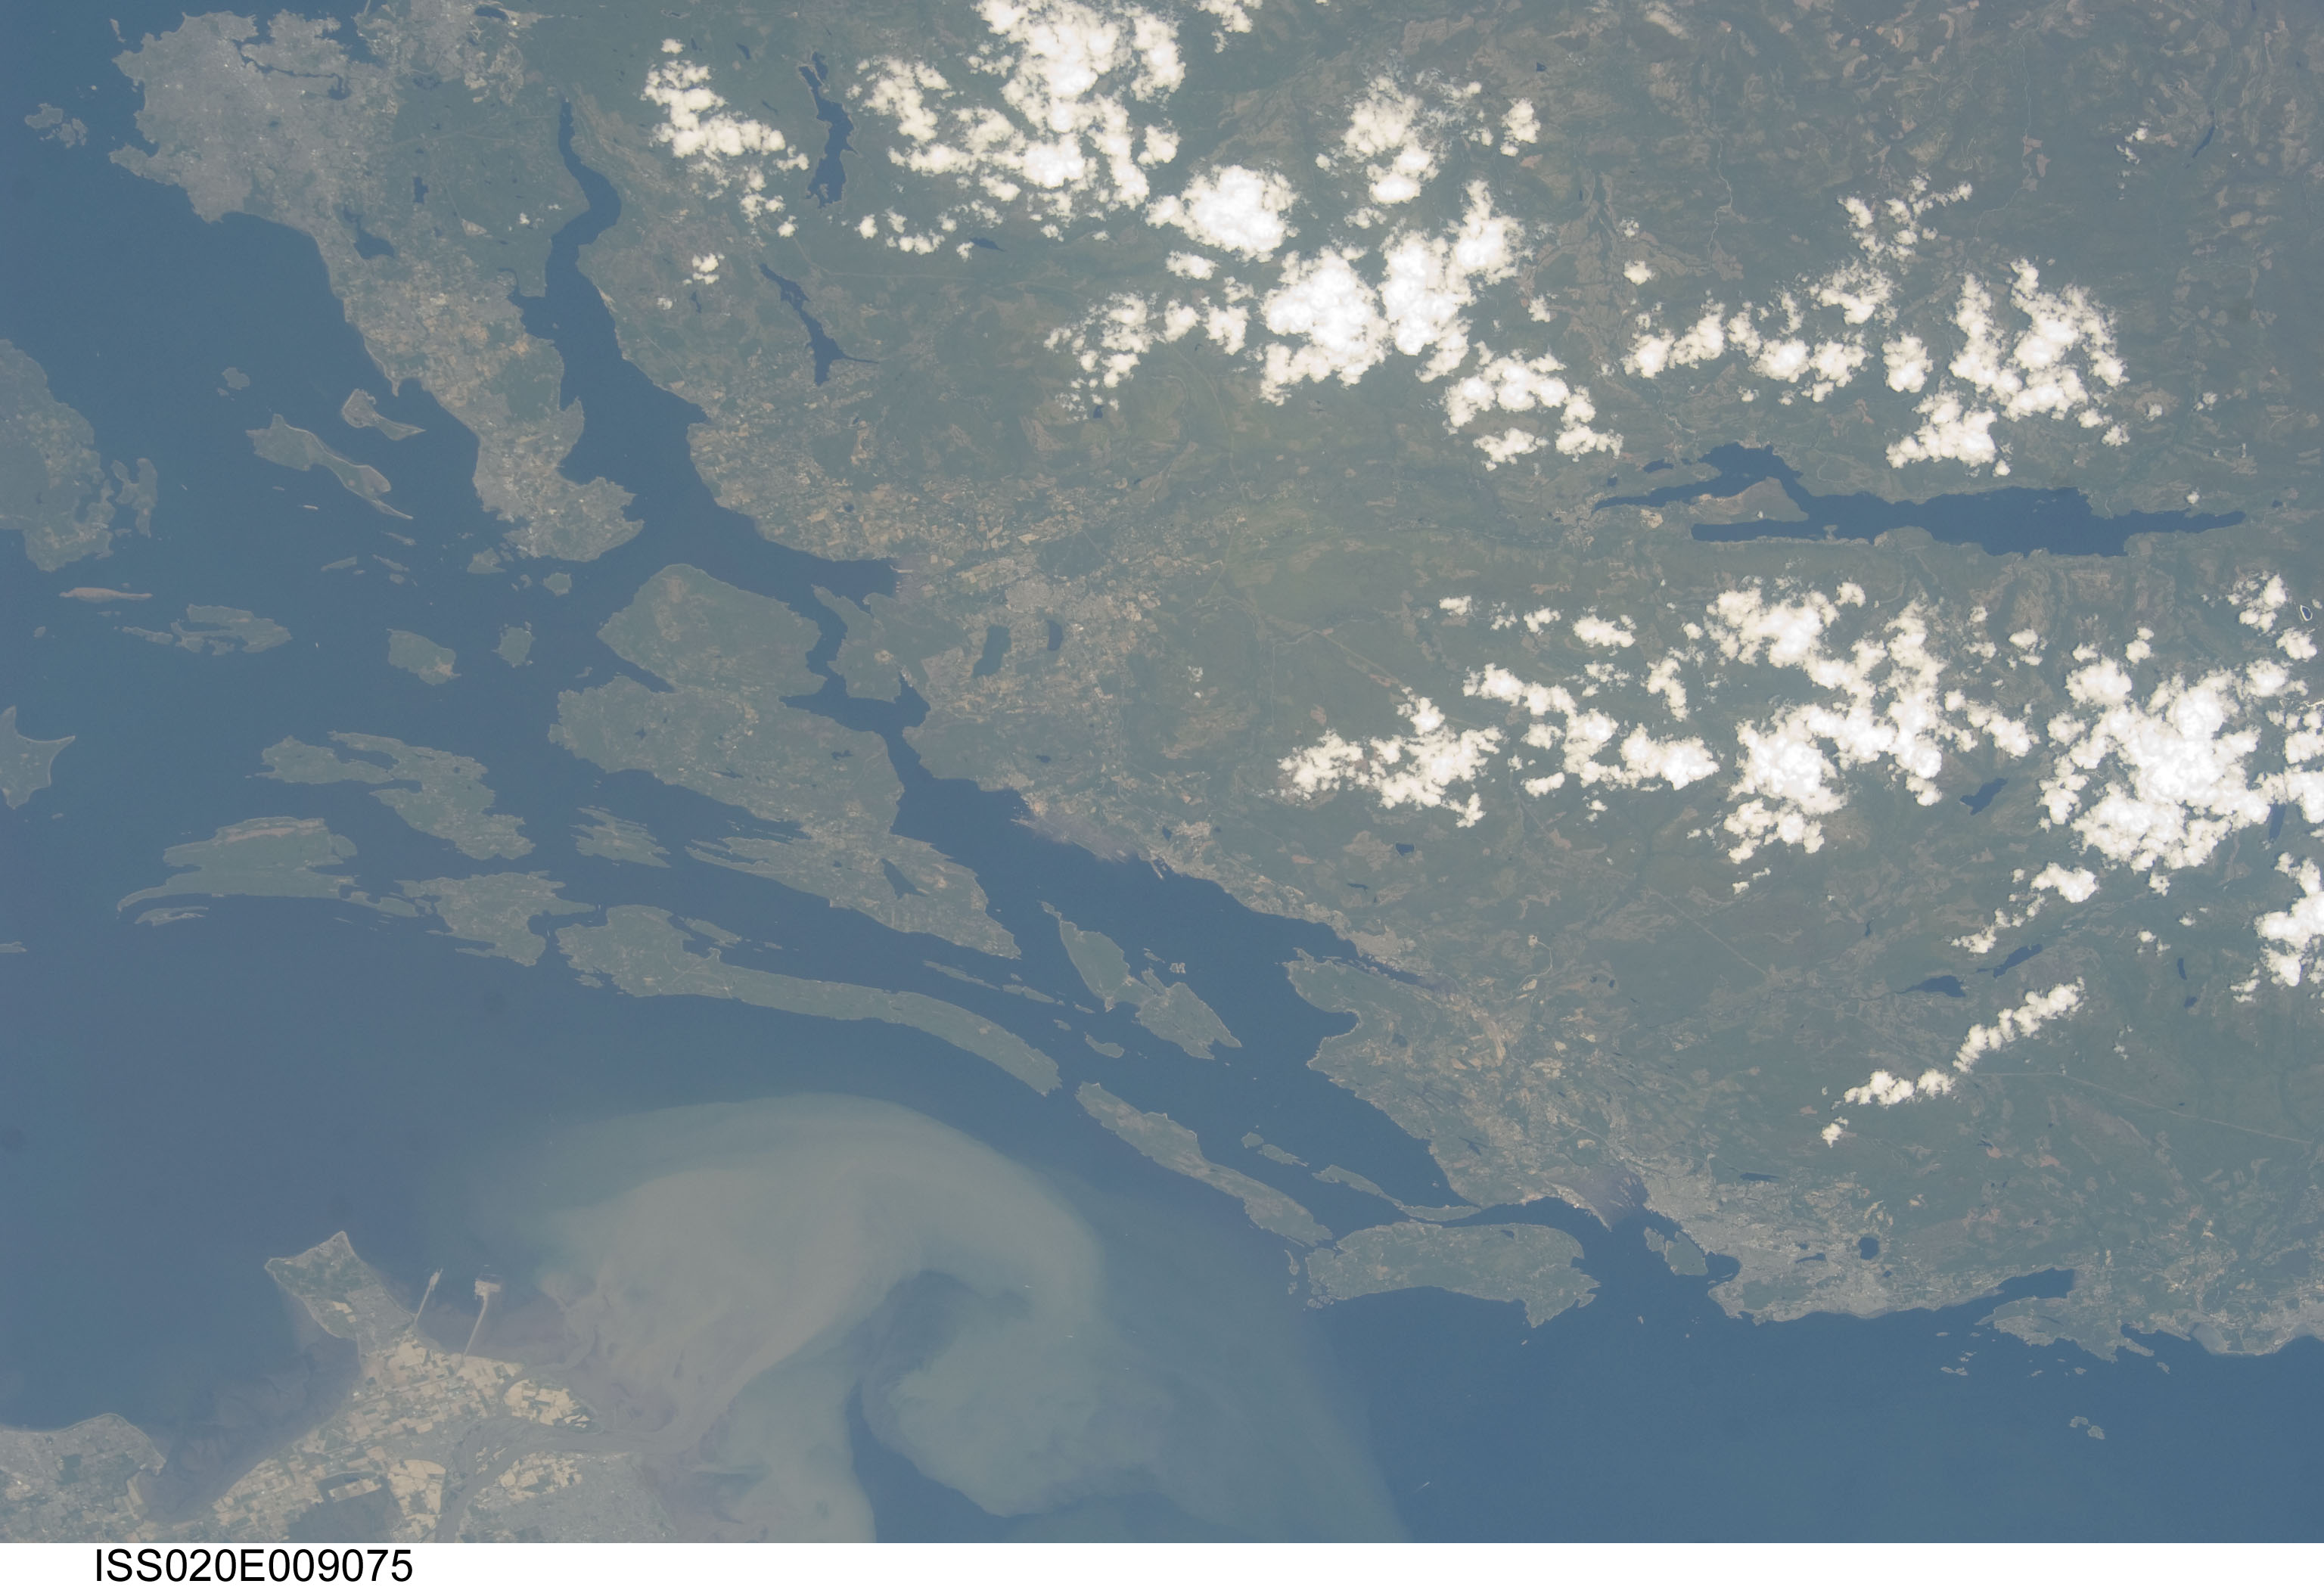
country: CANADA-BC
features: VICTORIA, INLETS, SED. PLUME, NANAIMO
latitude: 48.9
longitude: -123.7
